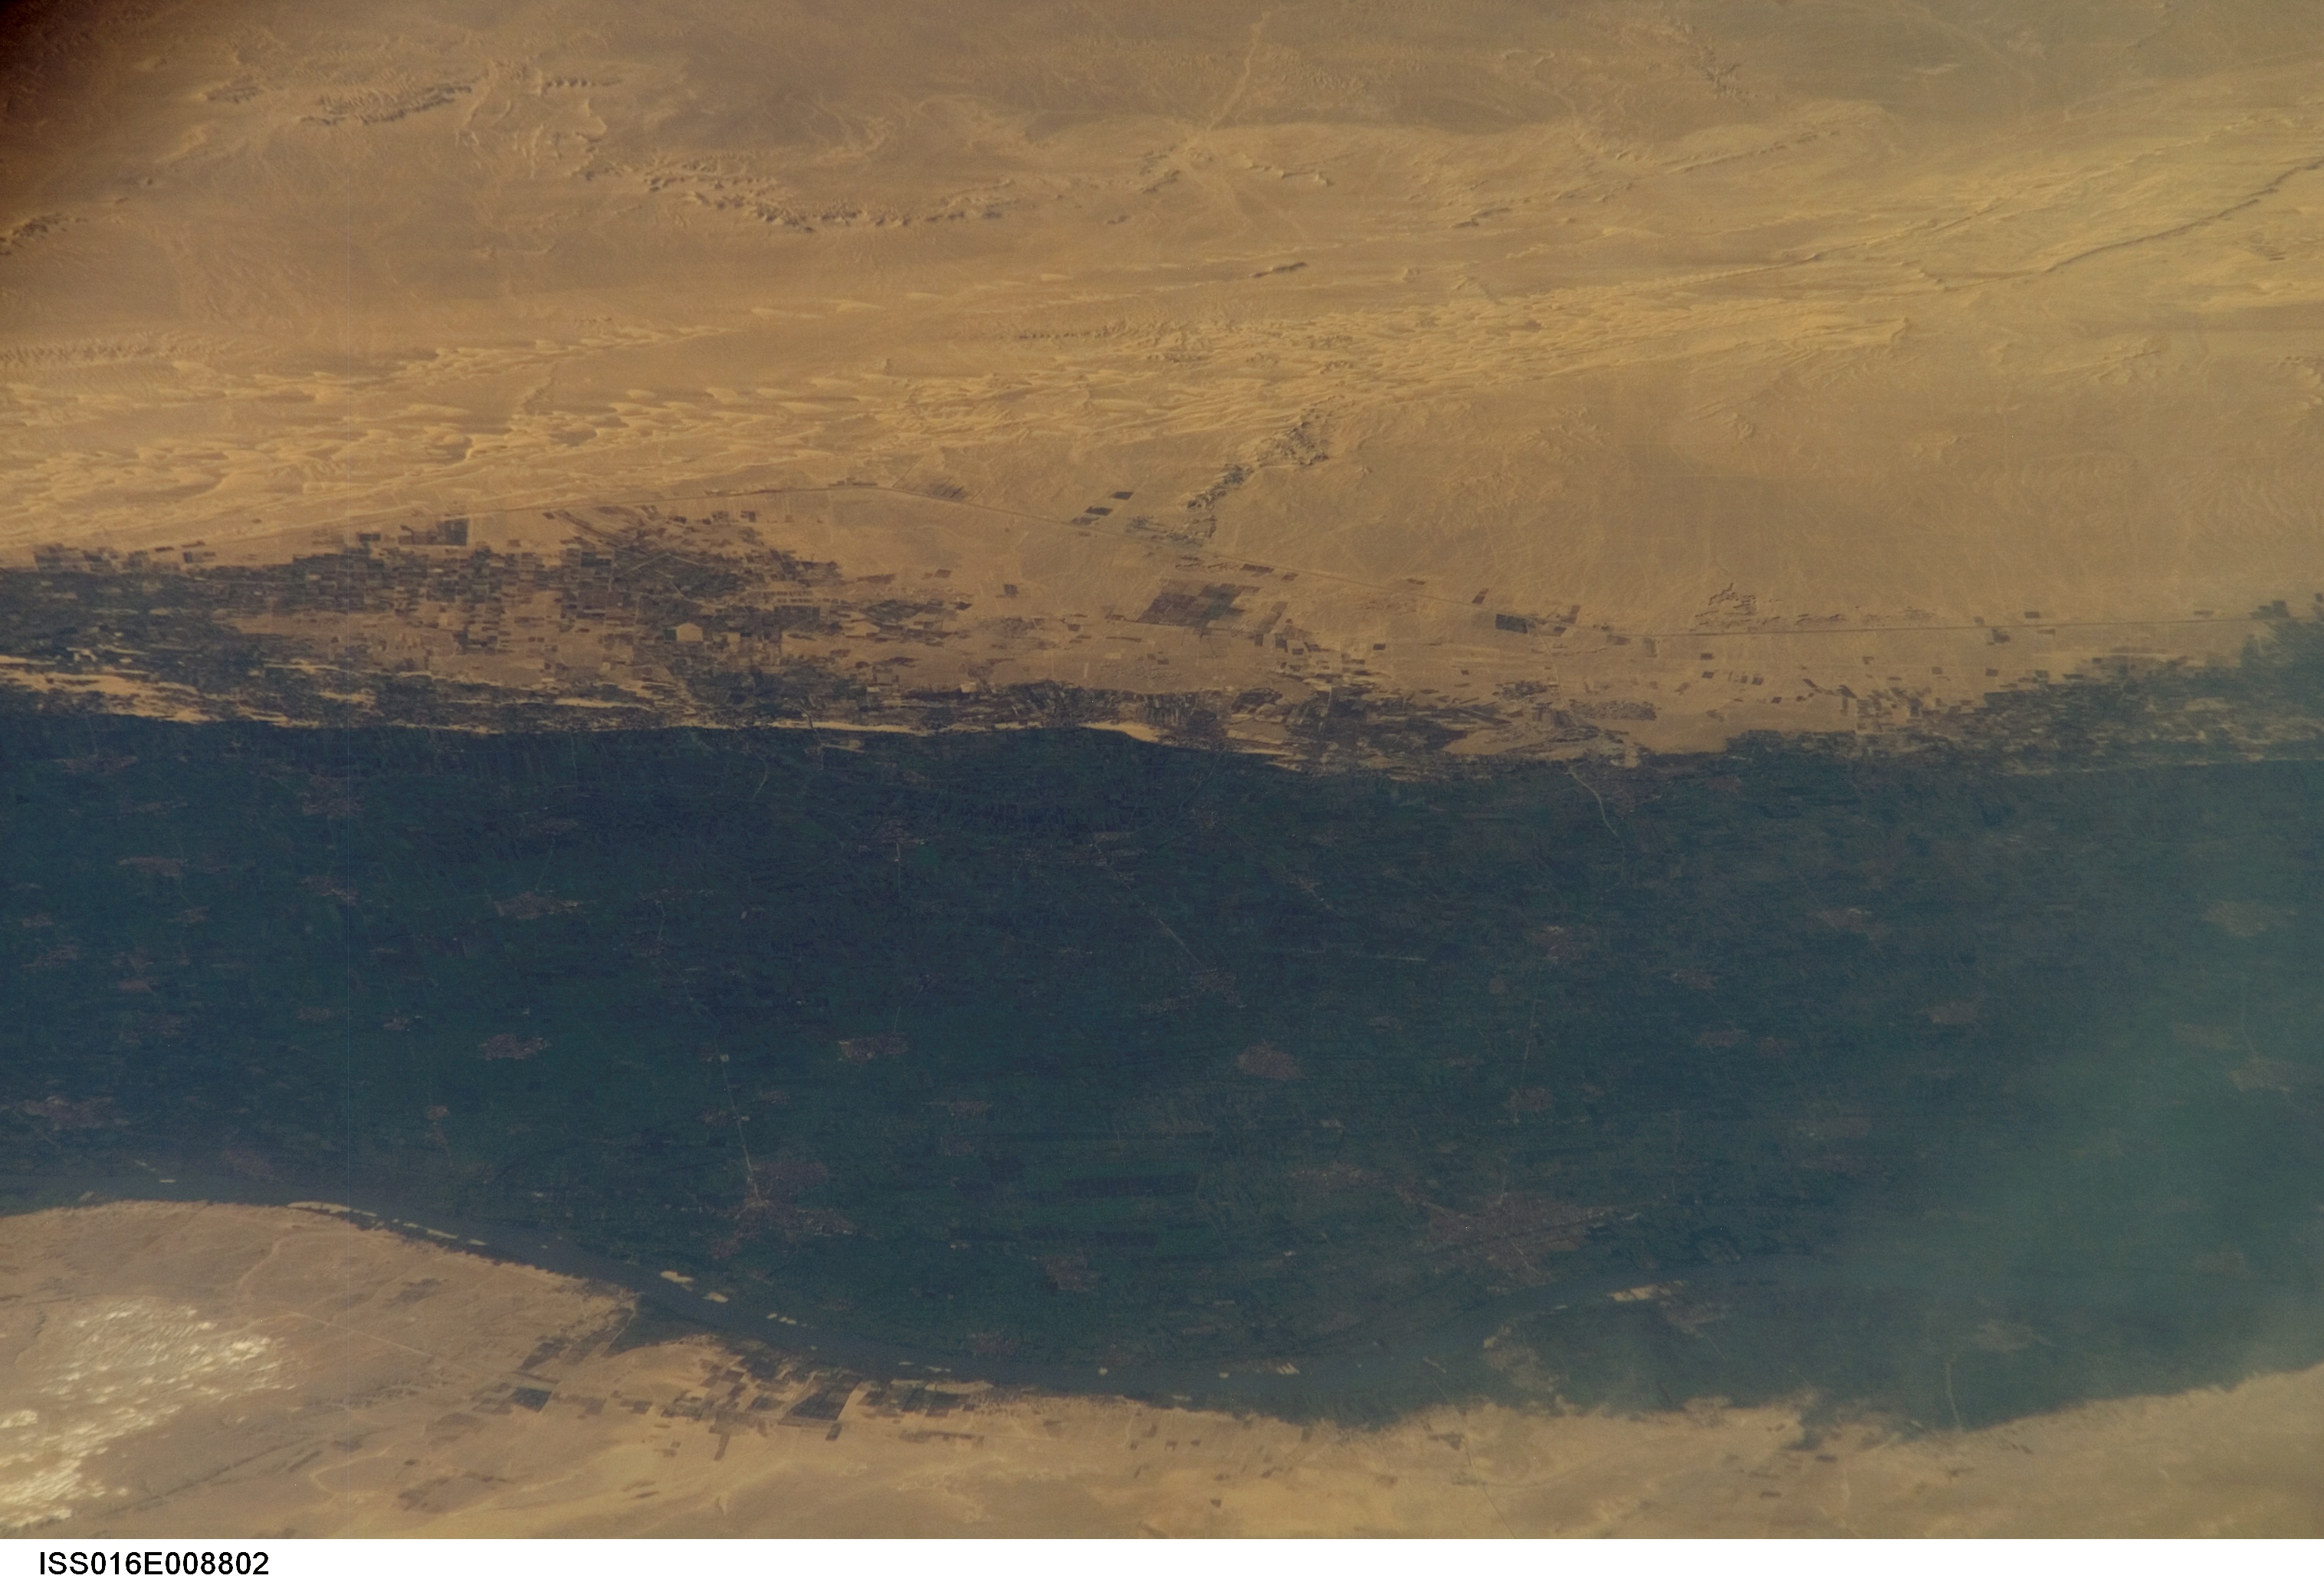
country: EGYPT
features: SANDAFA EL FAR AREA, NILE R.
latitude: 28.5
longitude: 30.6
